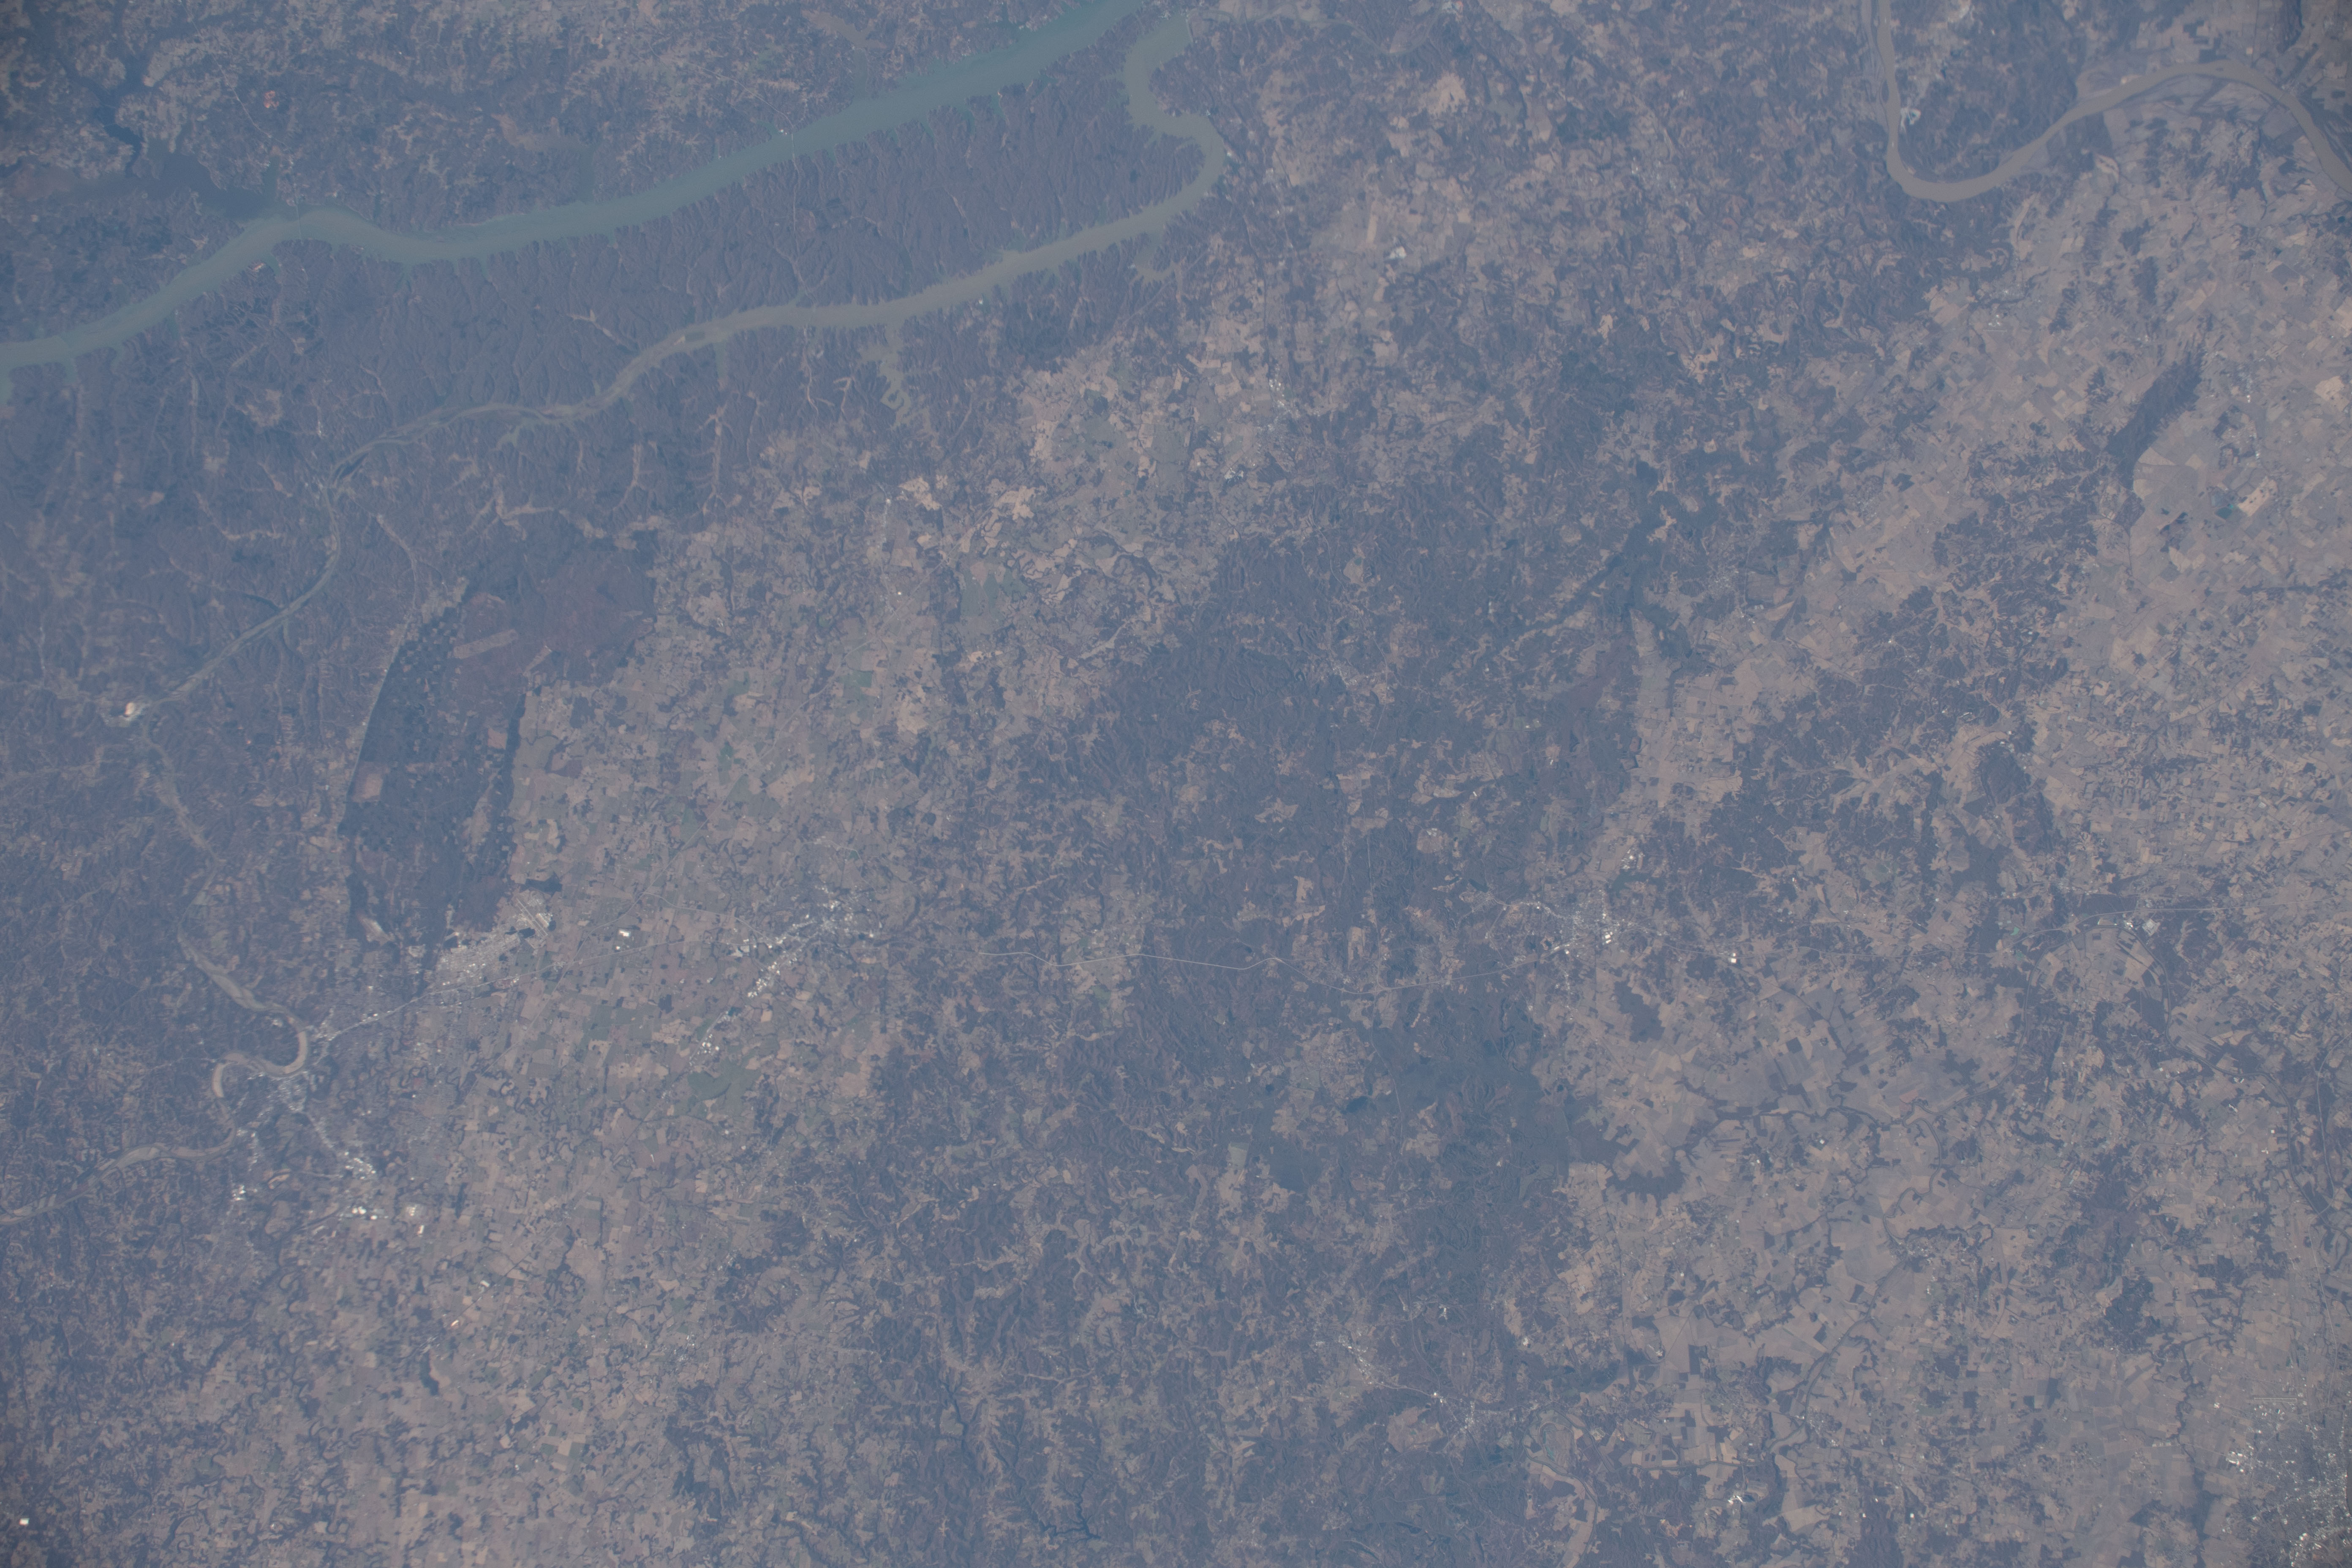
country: USA-KENTUCKY
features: FORT CAMPBELL, CUMBERLAND RIVER, HOPKINSVILLE, KENTUCKY, CLARKSVILLE, TENNESSEE
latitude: 37.1
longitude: -87.6
